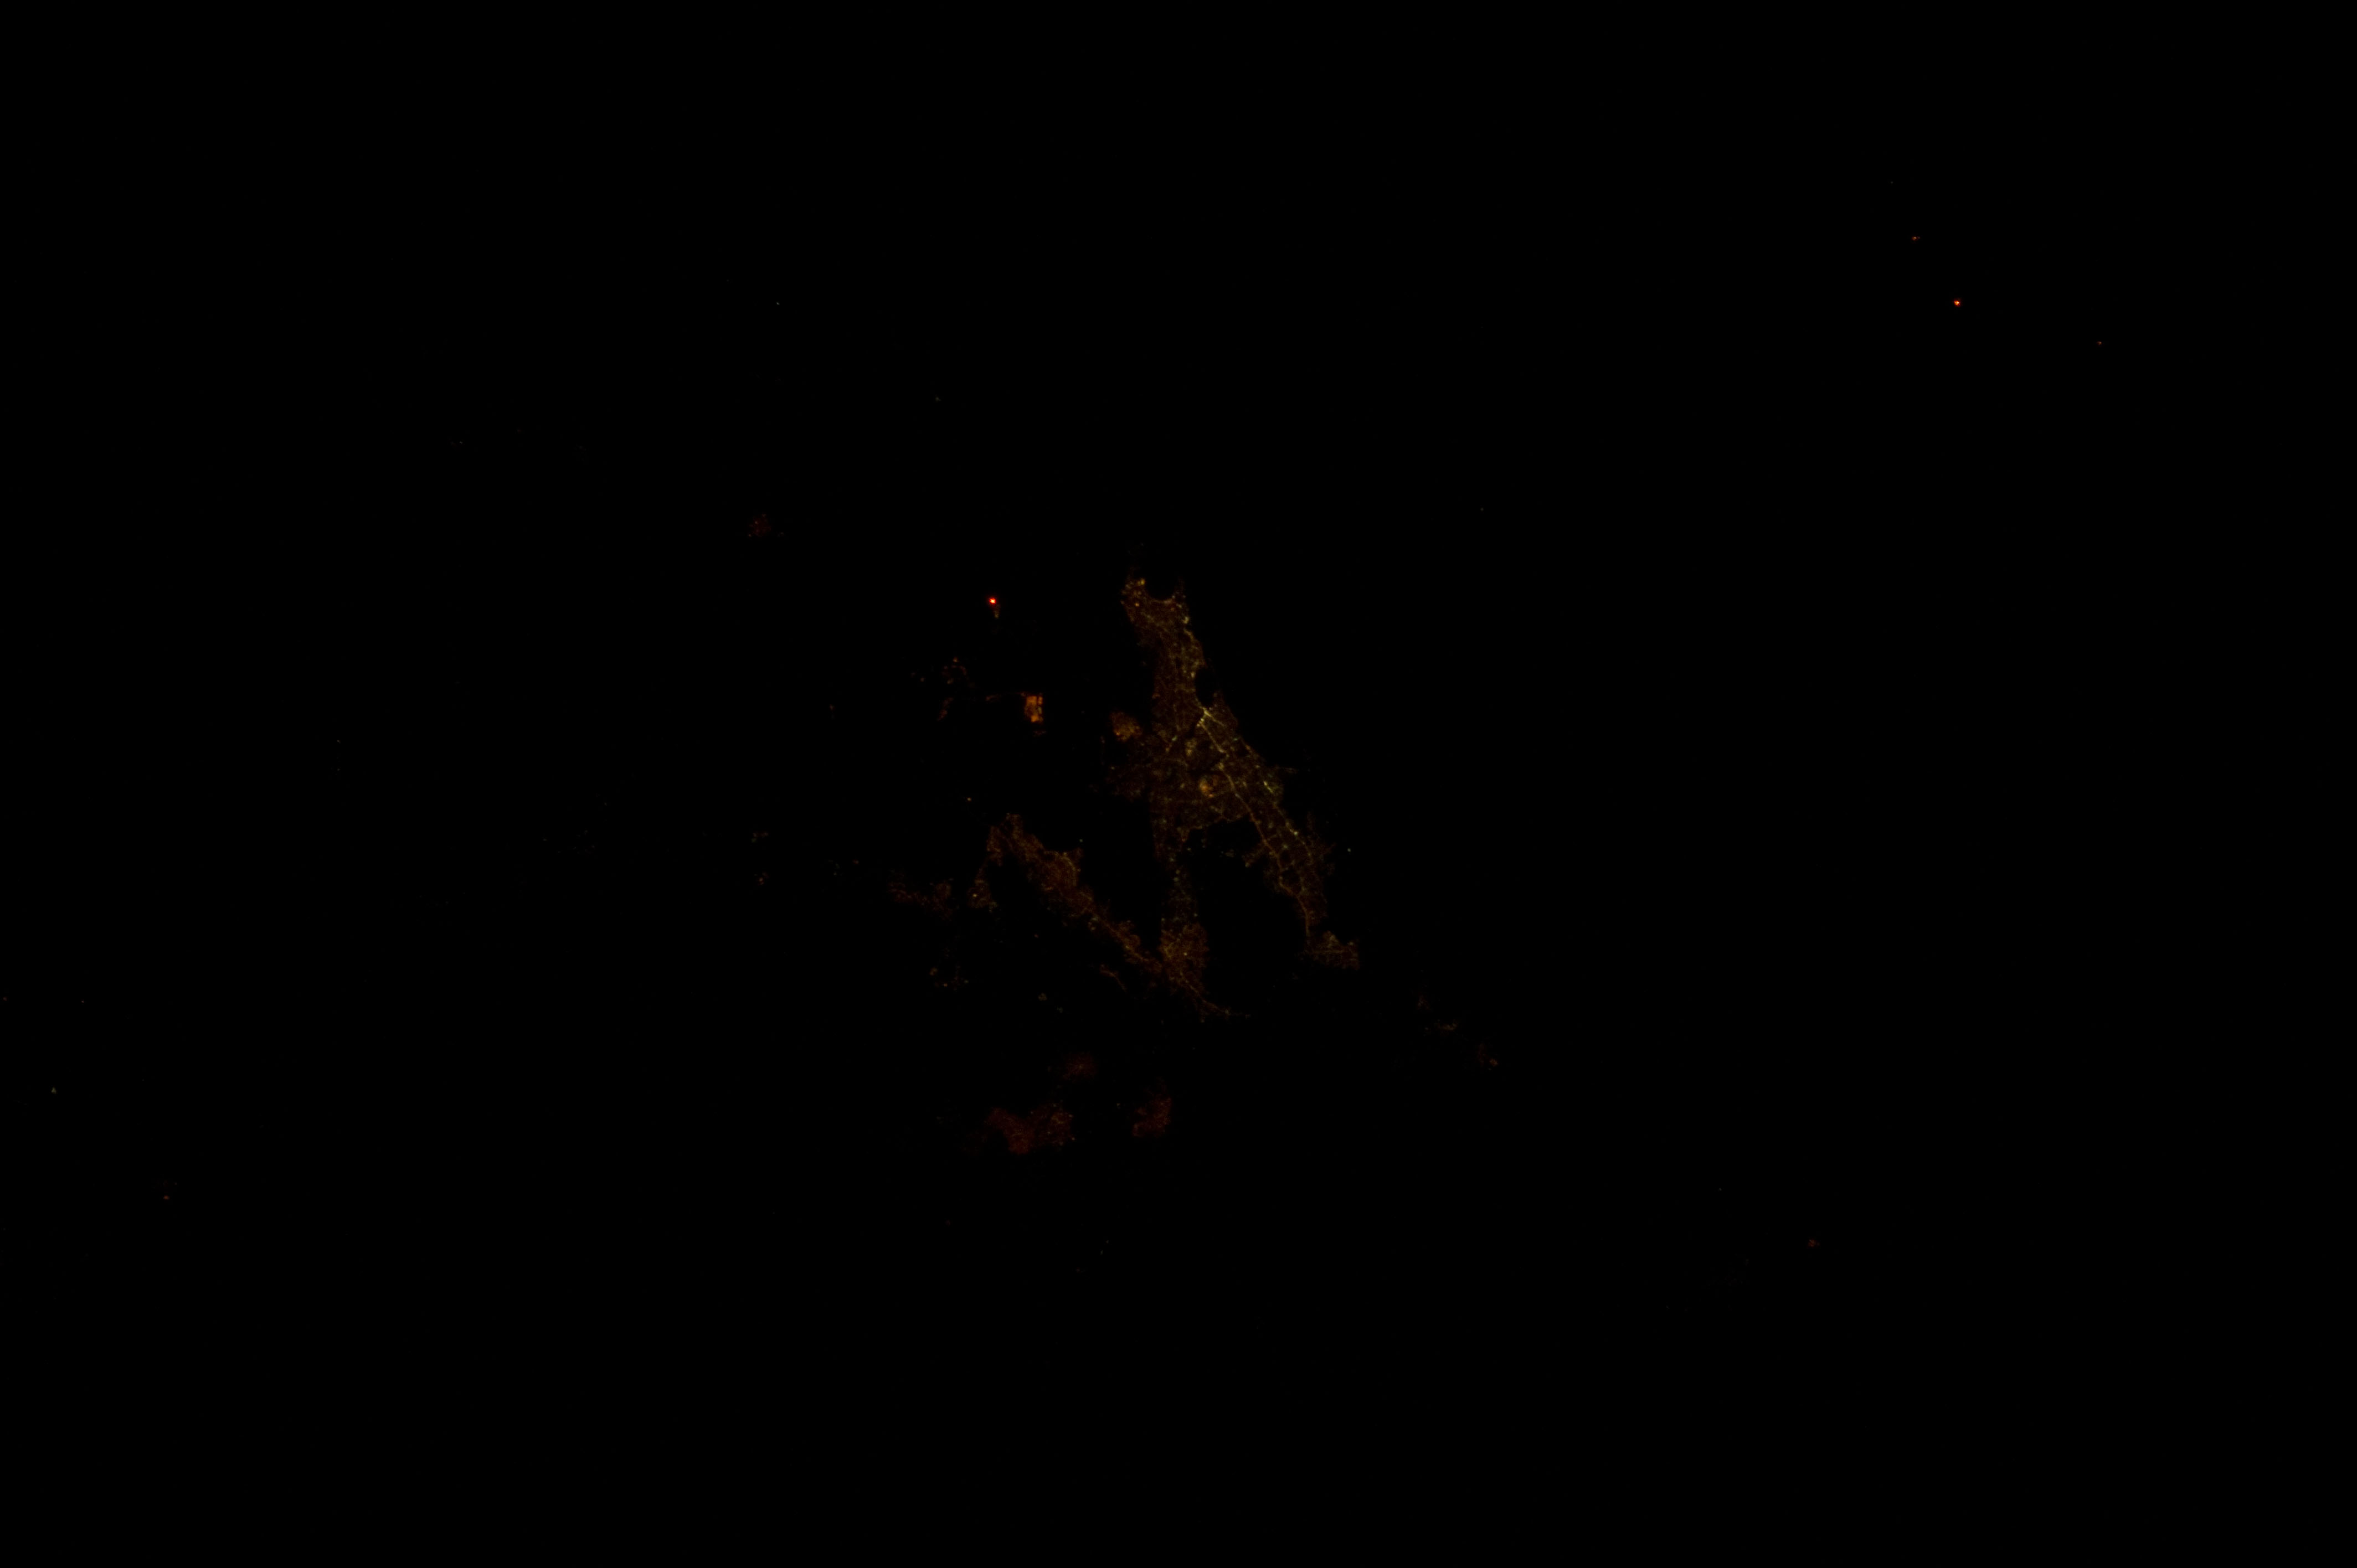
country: INDIA
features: MUBAI AREA AT NIGHT
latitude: 19.1
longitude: 72.9
